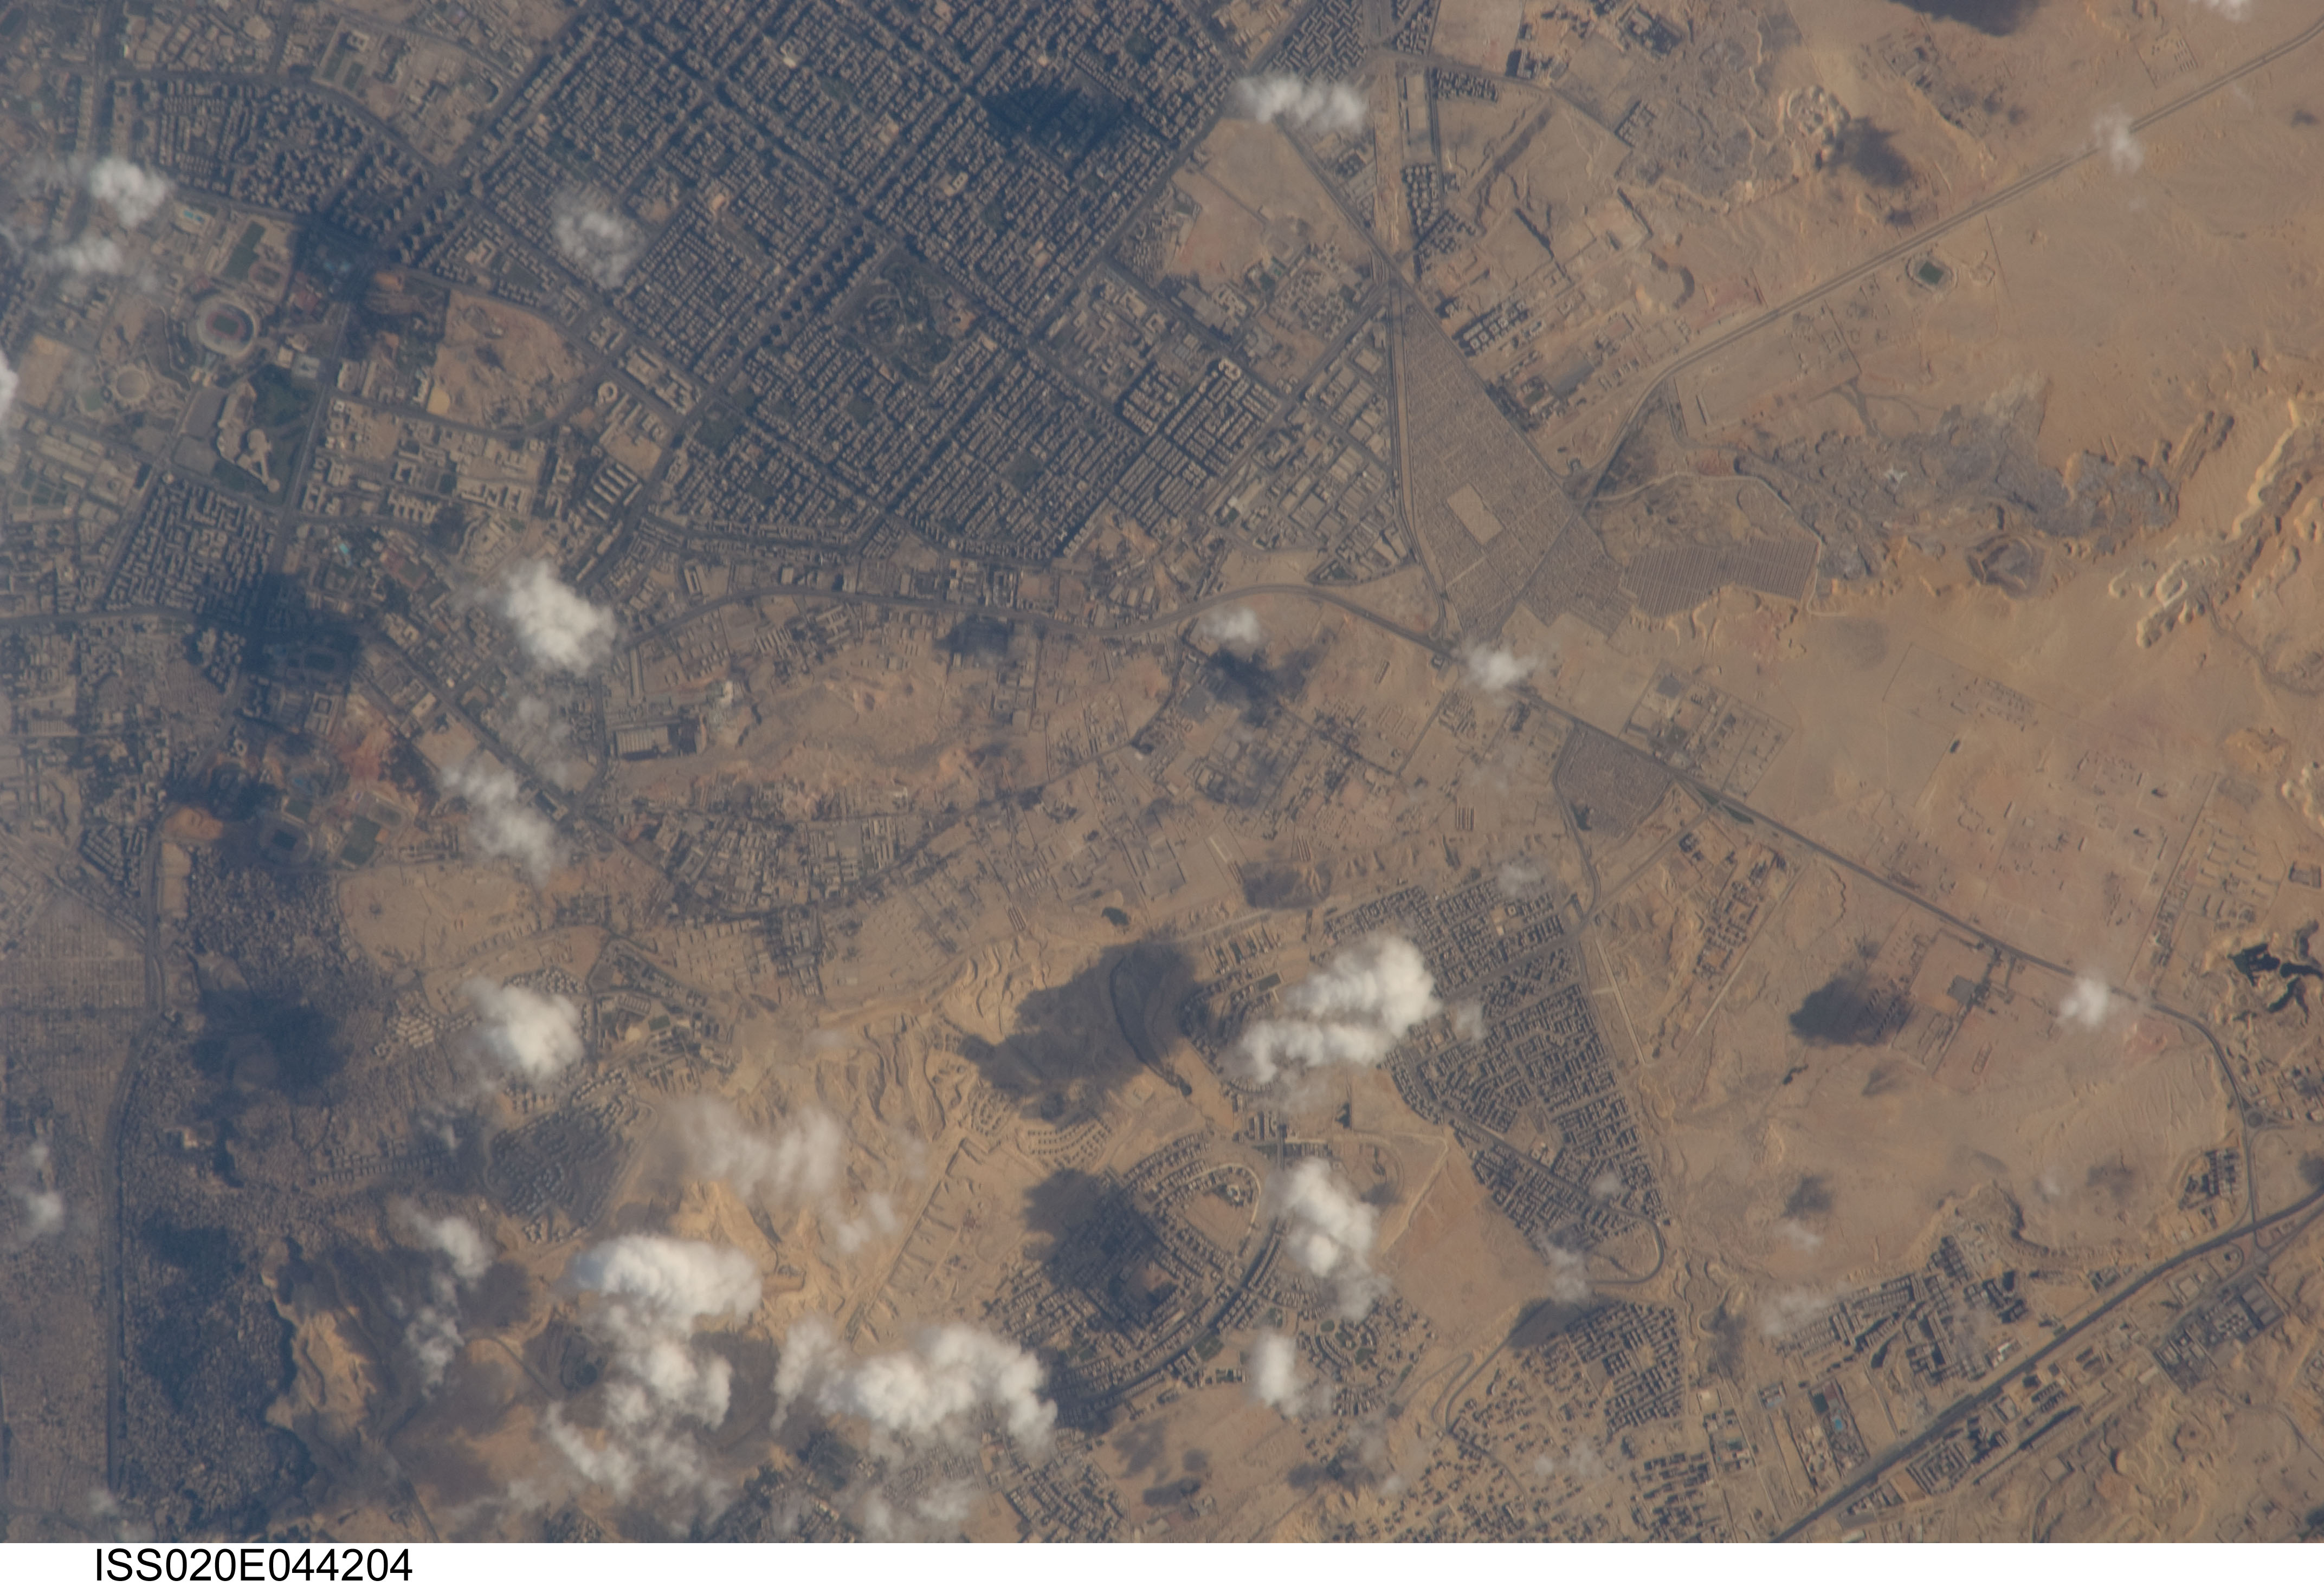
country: EGYPT
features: SUBURBS E. OF CAIRO, ROADS, DESERT
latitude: 30.0
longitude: 31.3
